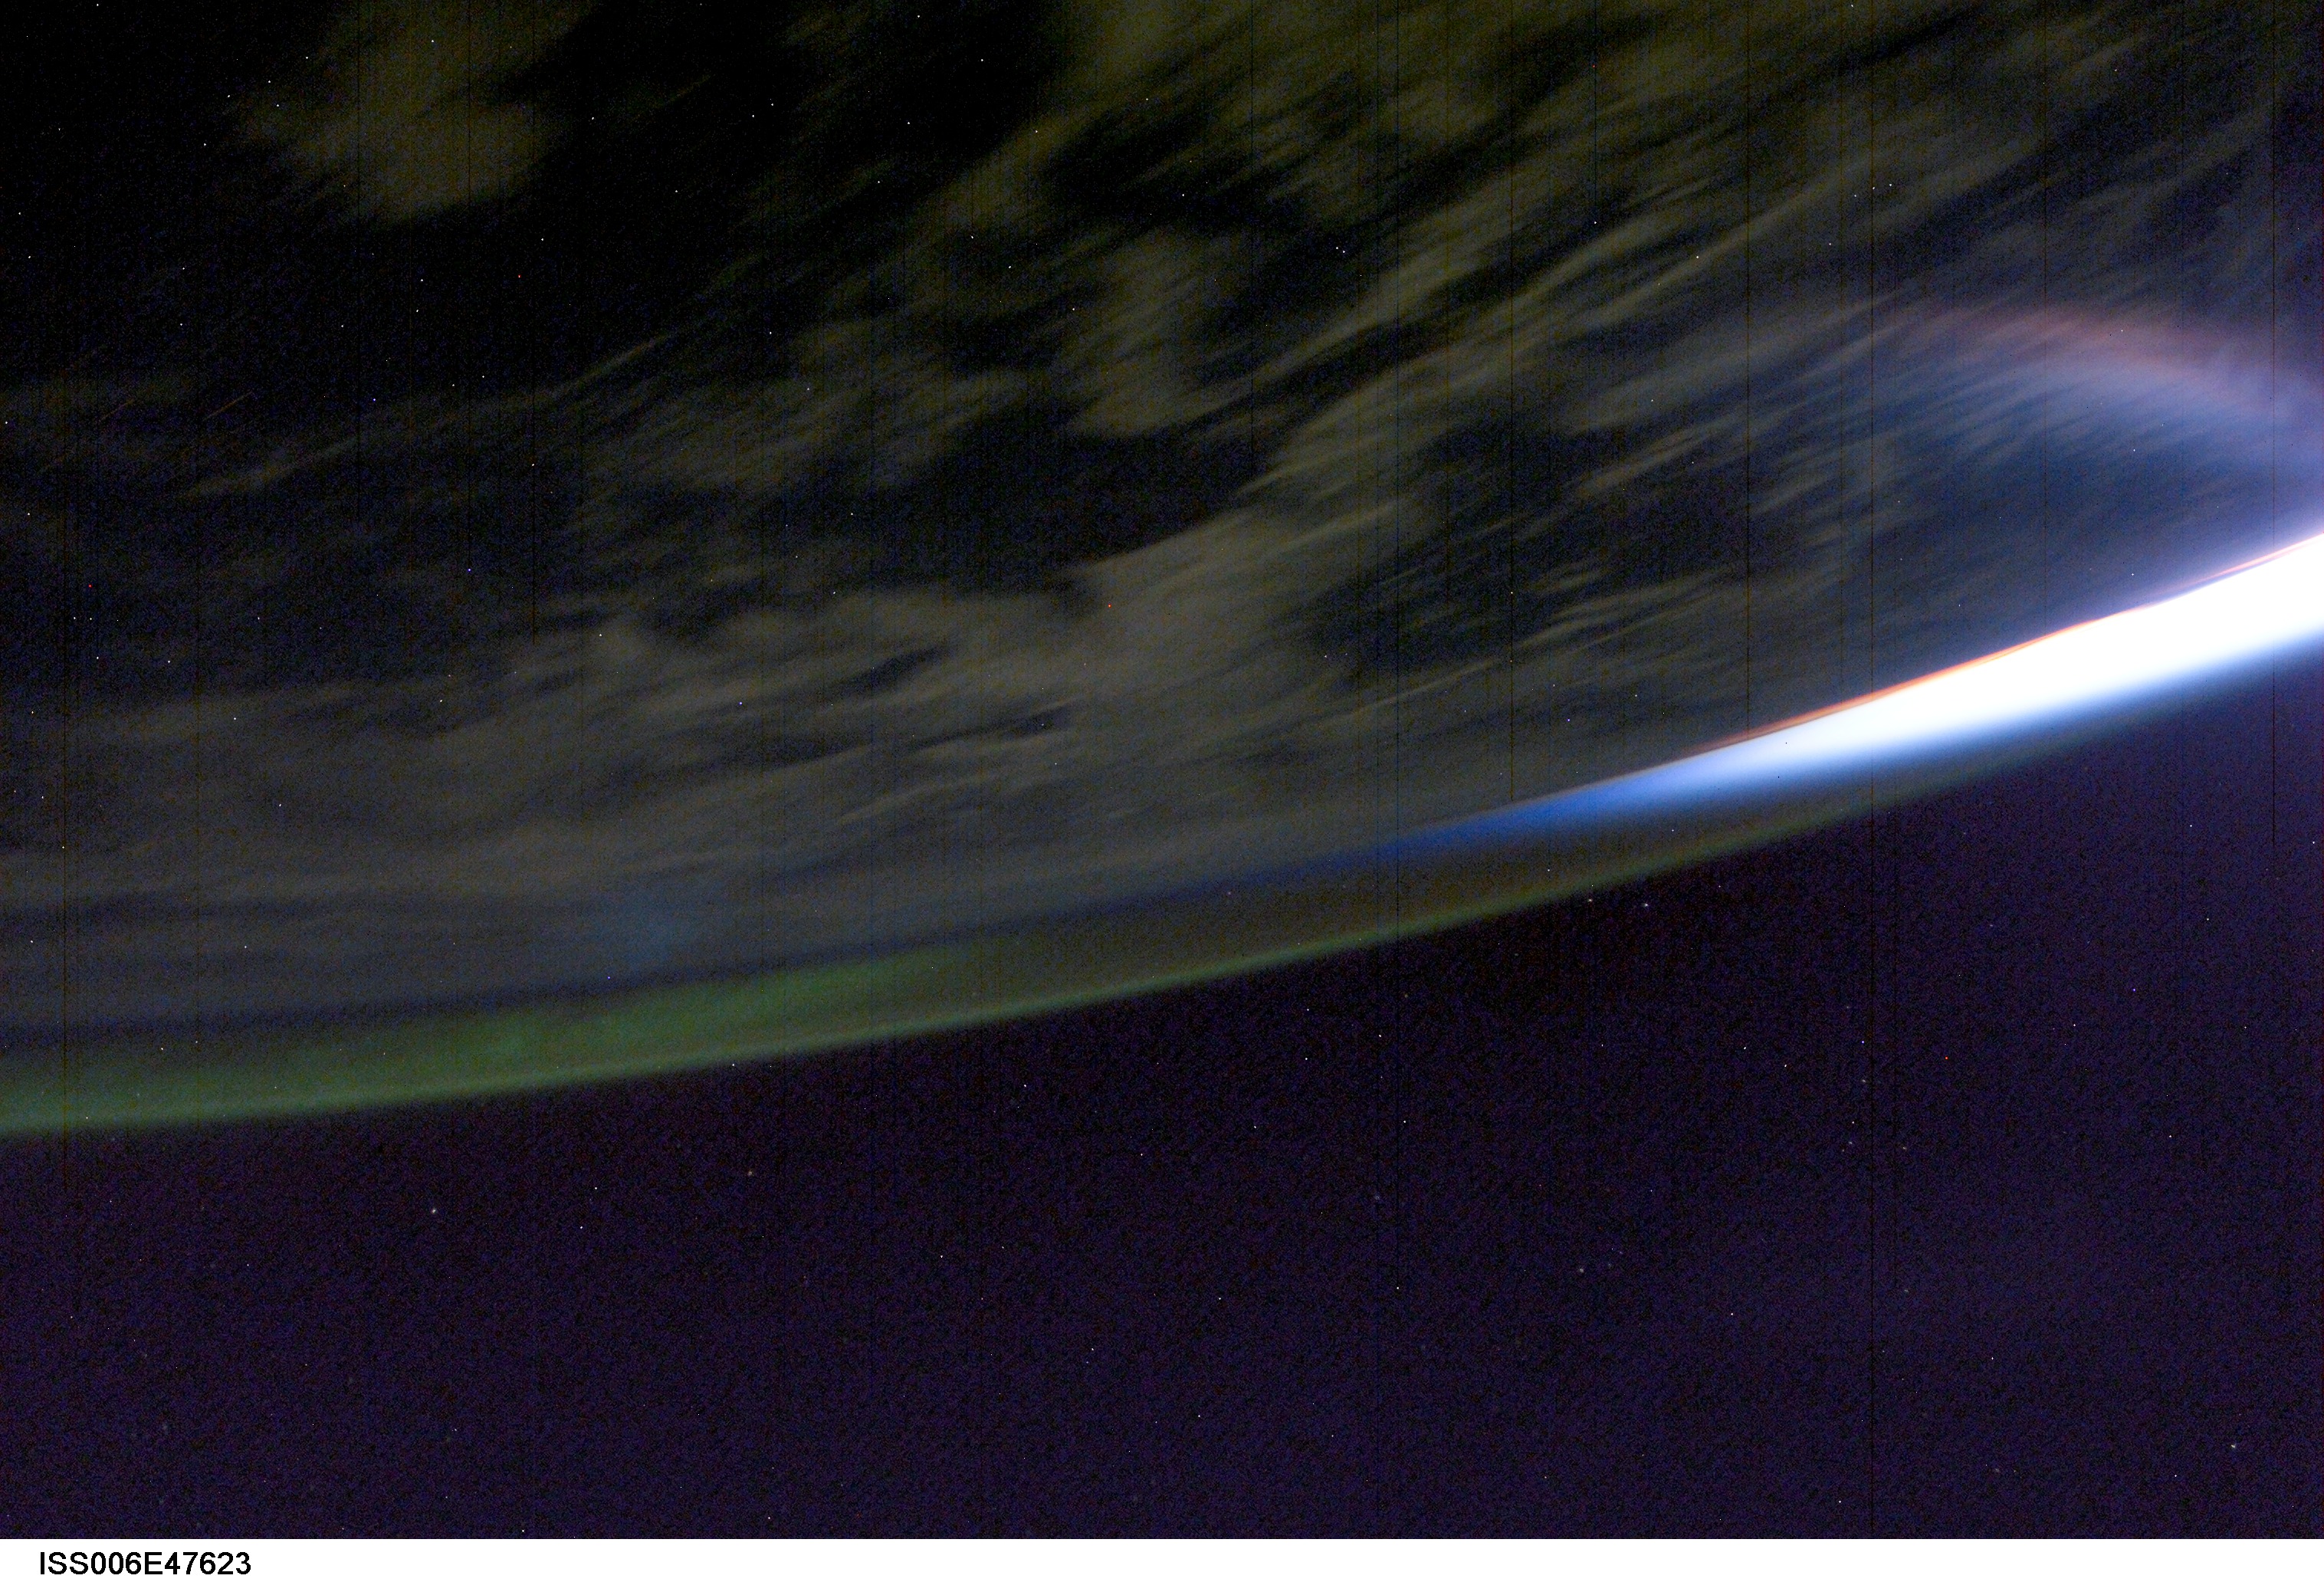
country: ATMOSPHERIC LIMB
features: ATMOSPHERIC LIMB, AIRGLOW
